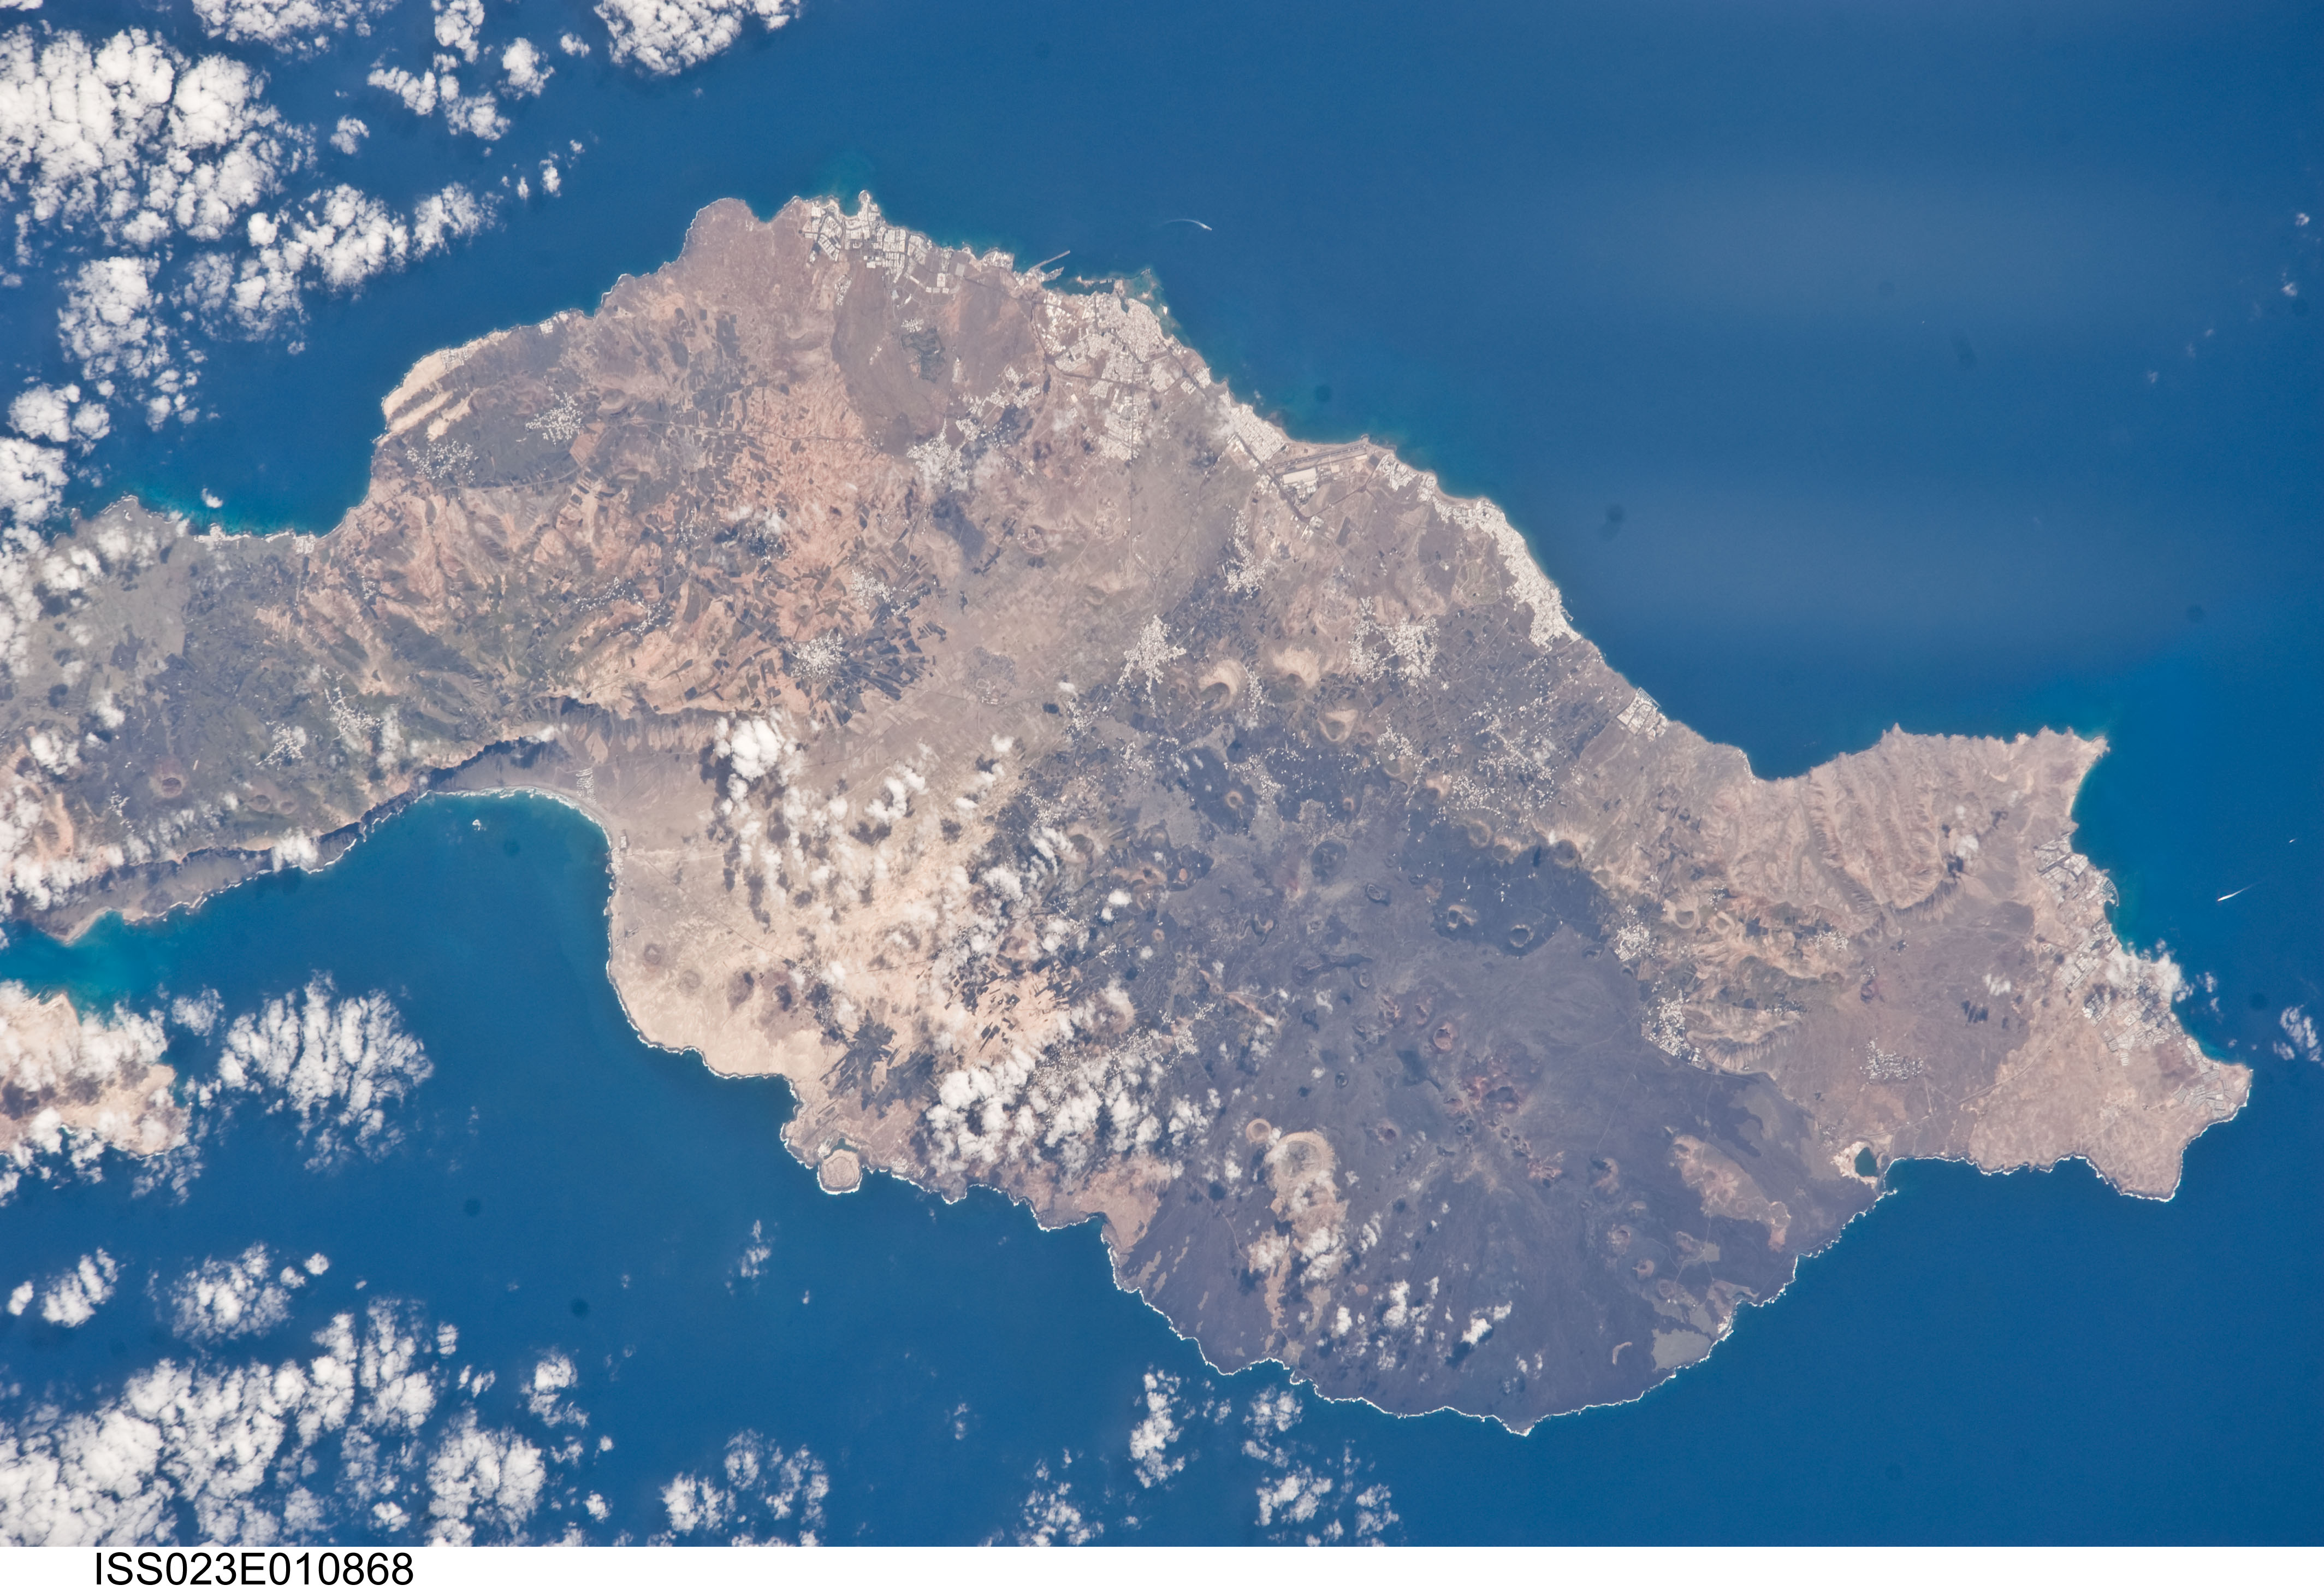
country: CANARY ISLANDS
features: LANZAROTE, VOLCANIC FIELDS, ARRECIFE, AIRPORT
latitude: 29.0
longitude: -13.6
